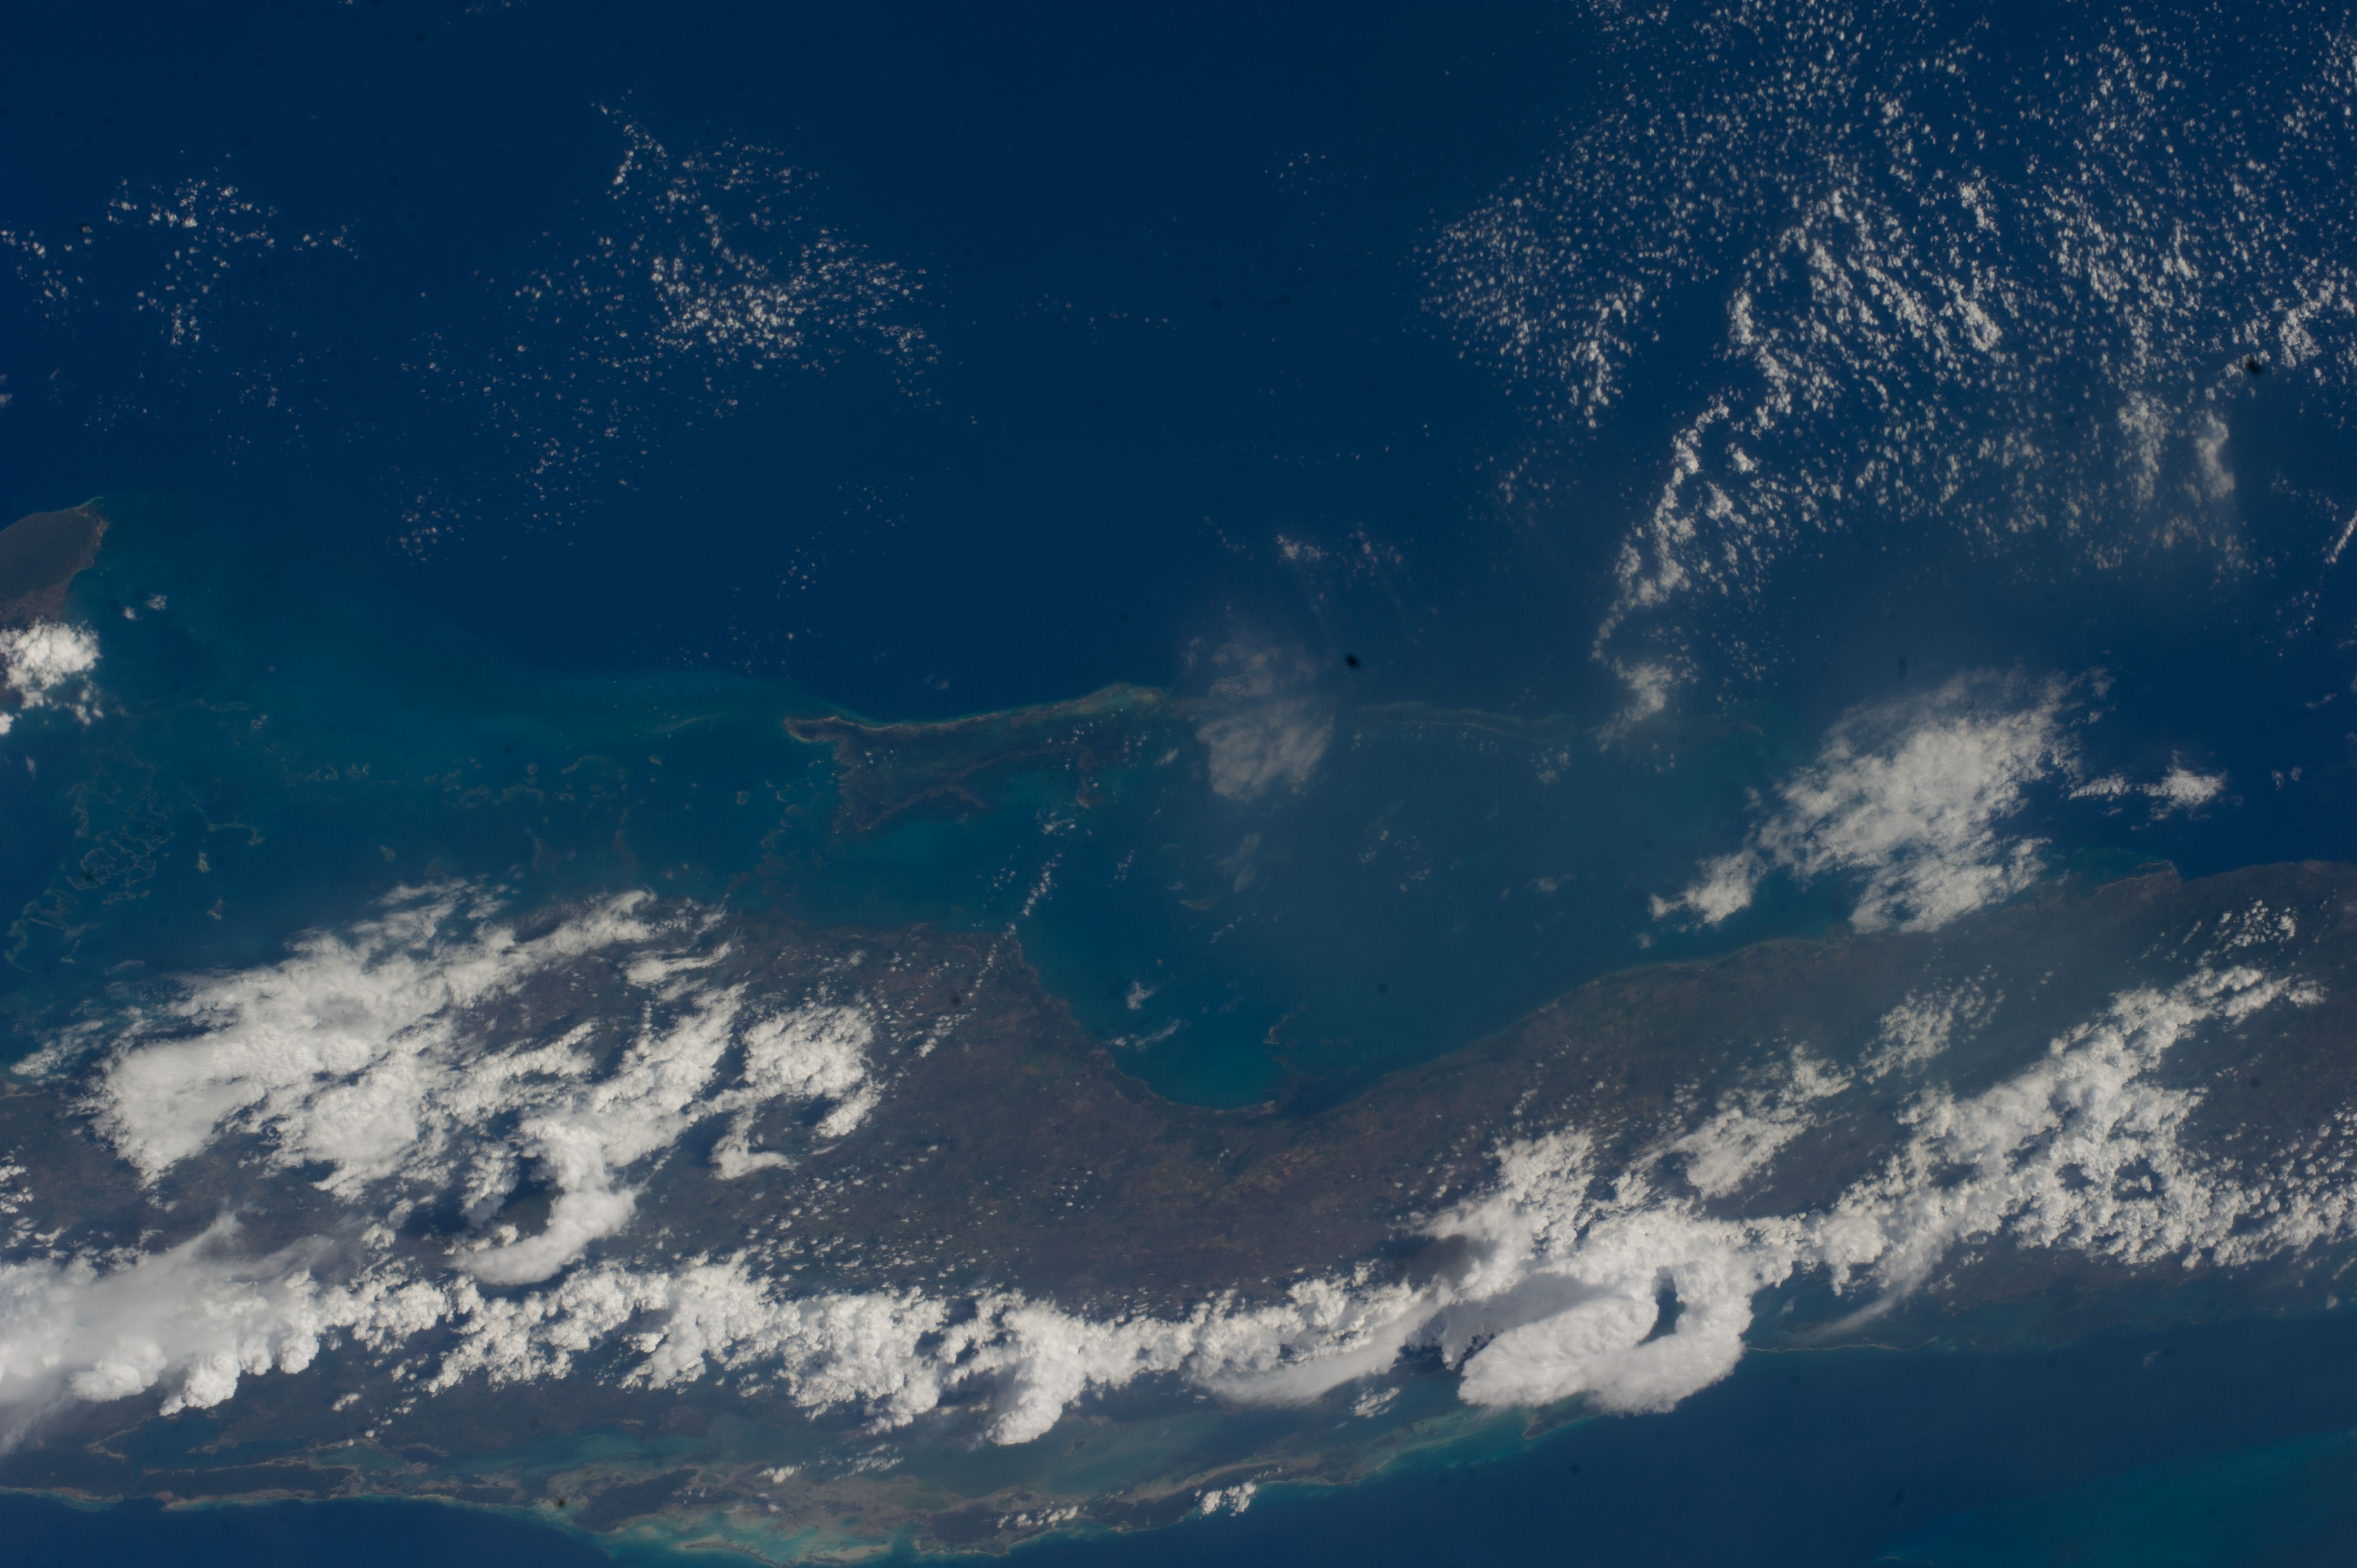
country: CUBA
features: COAST OF CUBA, FARMLAND, CAYO ANCLITAS, CAYO PINGUES
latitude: 20.8
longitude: -78.8
